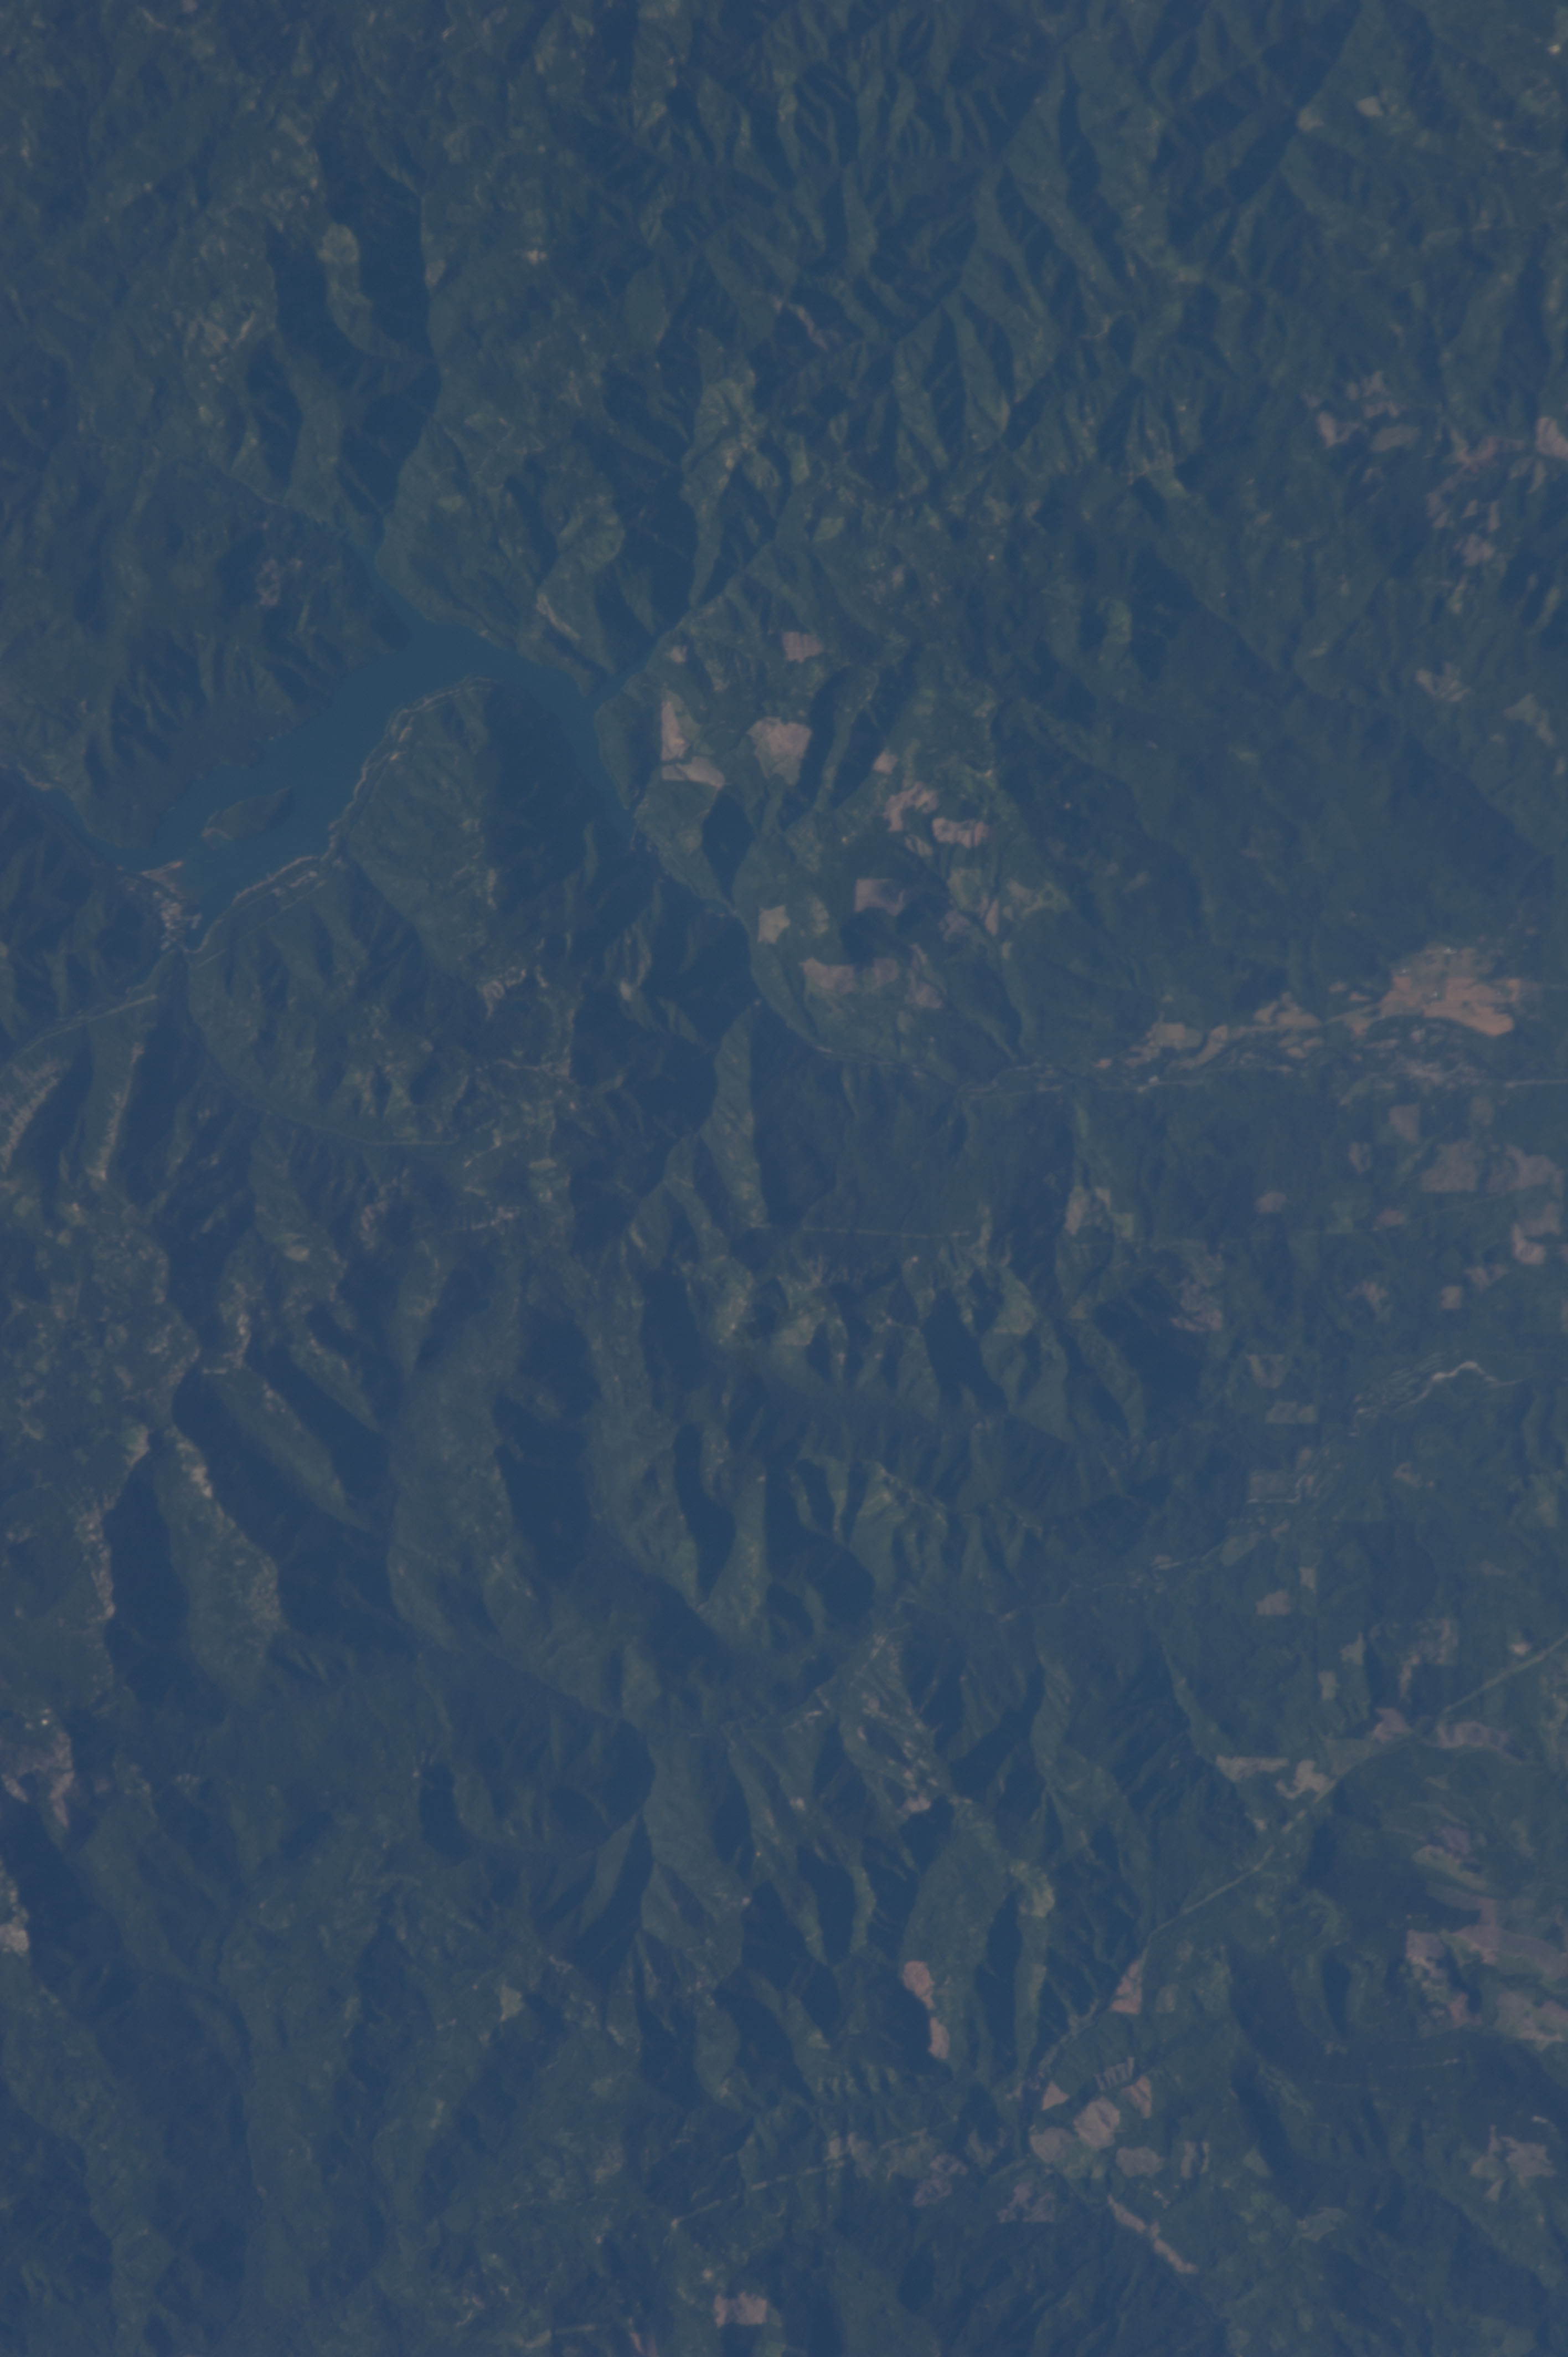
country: USA-OREGON
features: DETROIT LAKE, PIETY KNOB
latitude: 44.7
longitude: -122.4
